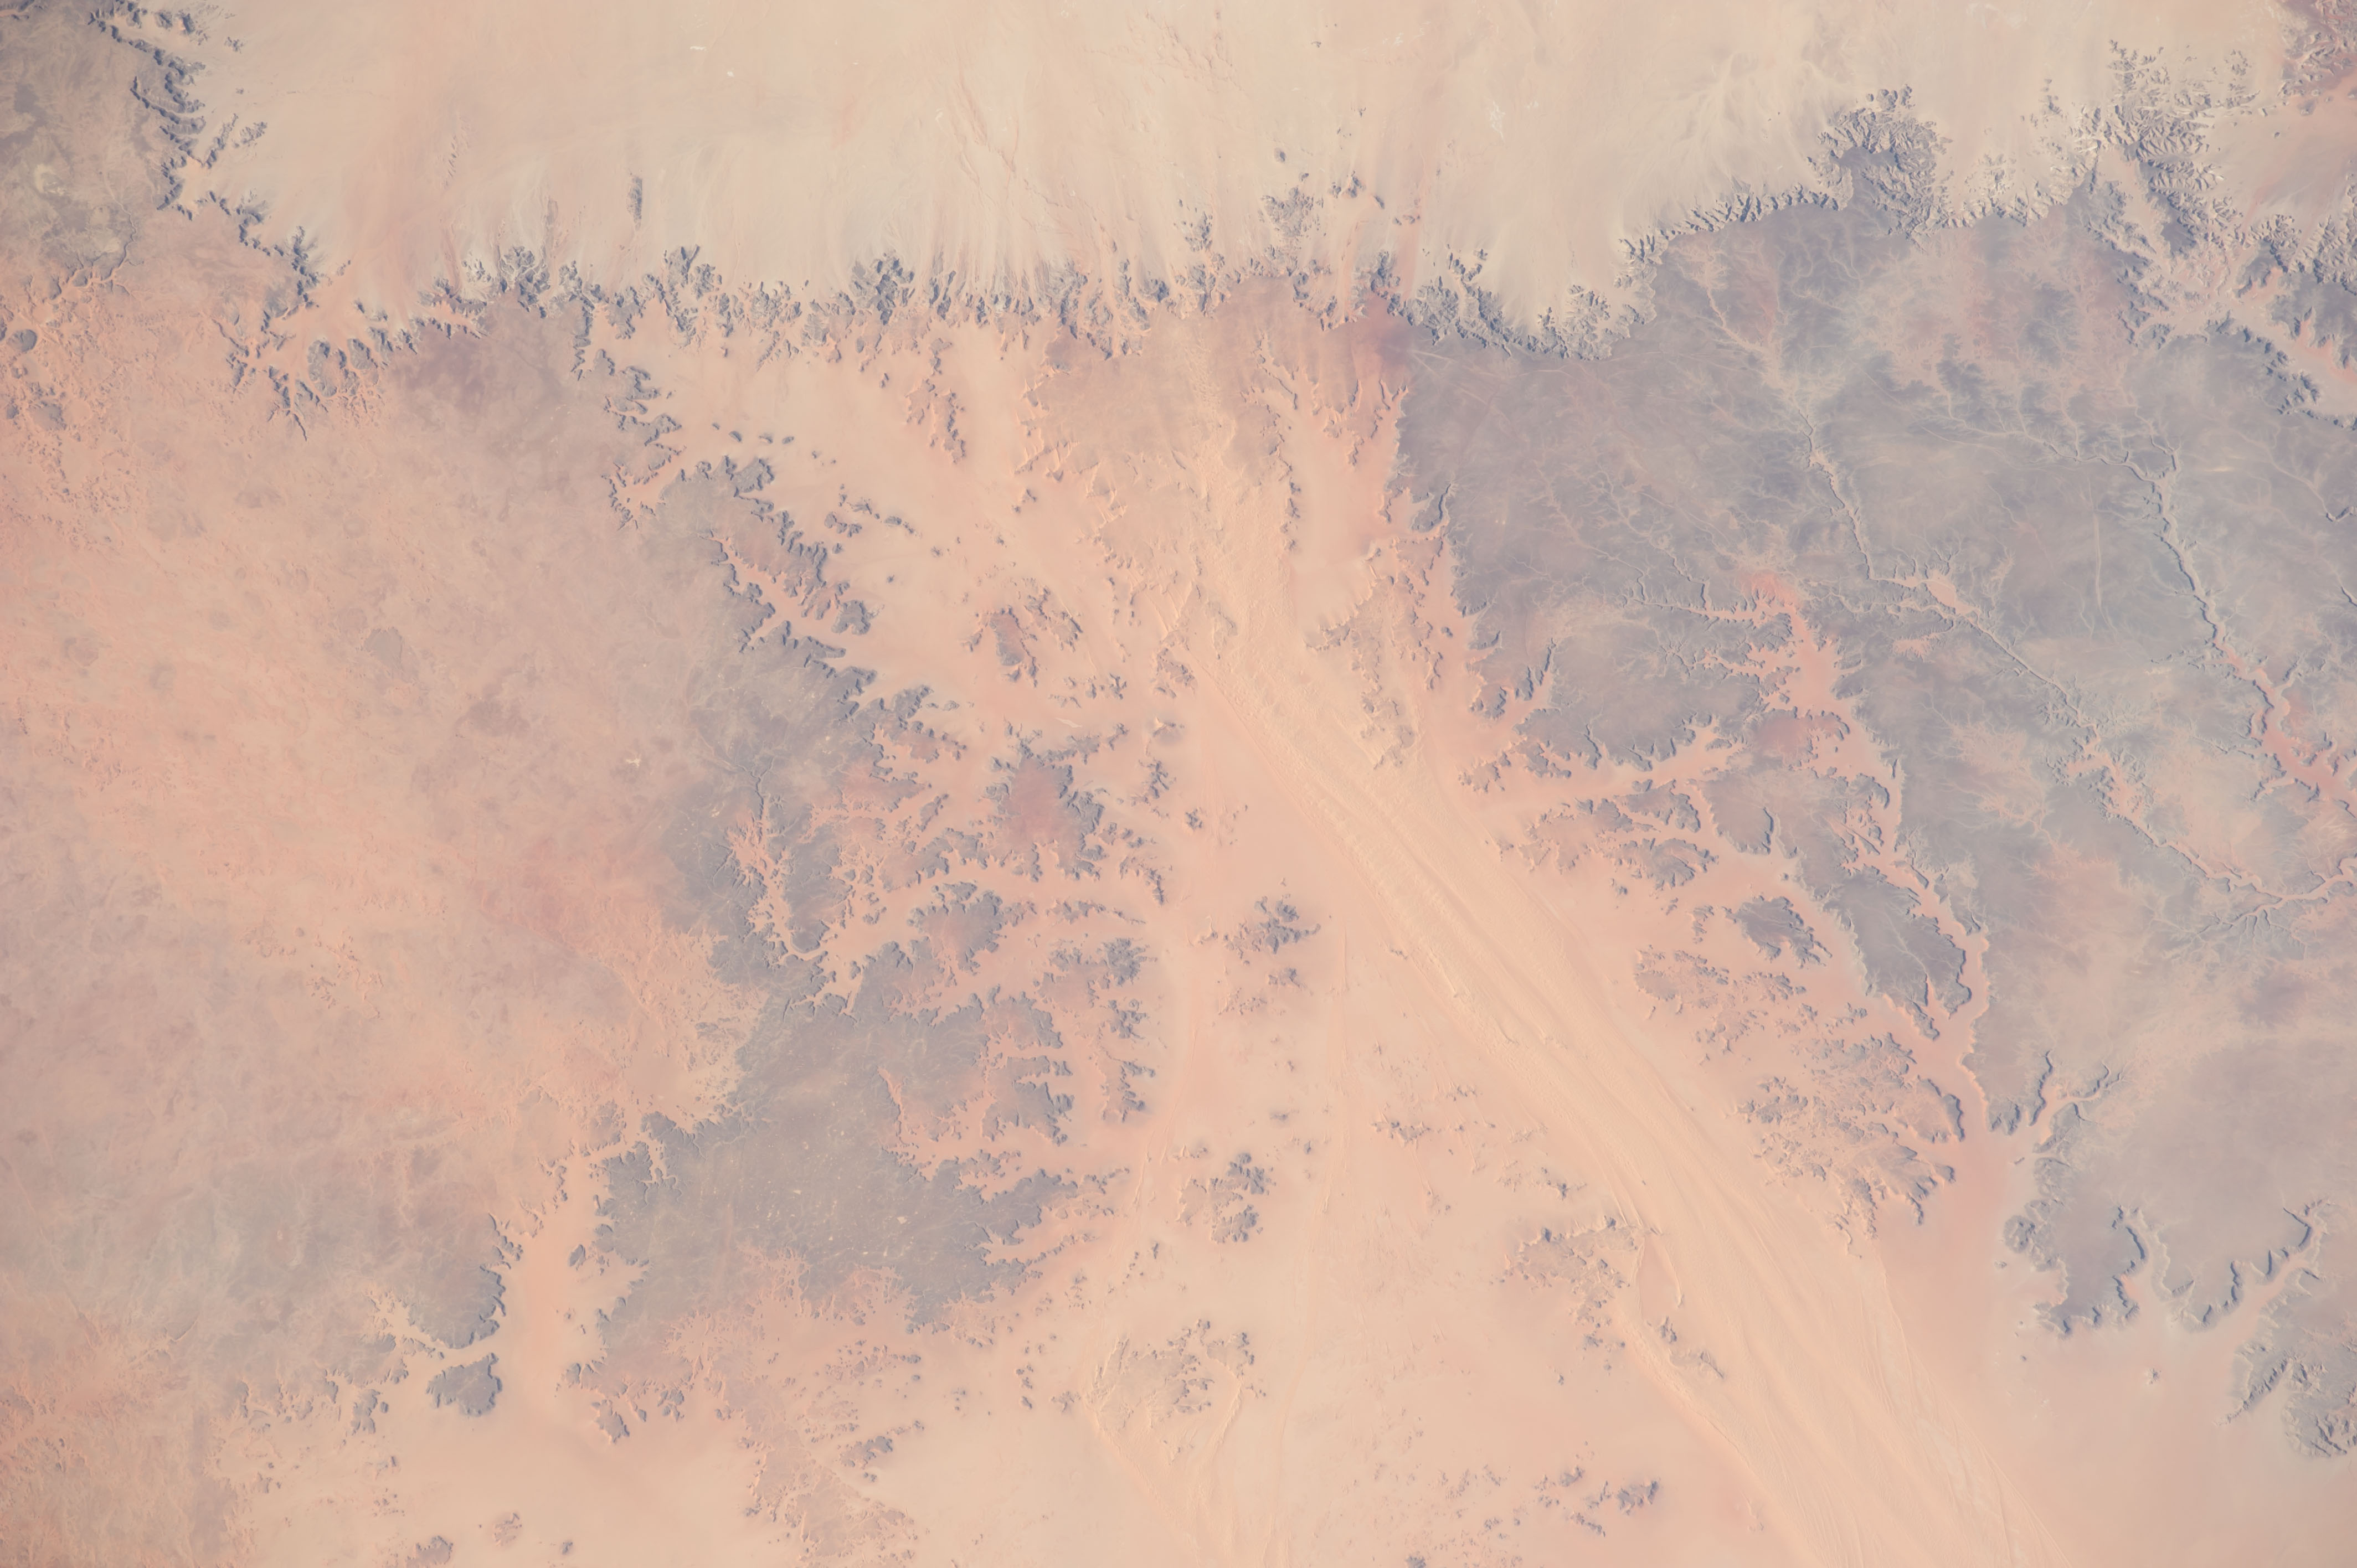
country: EGYPT
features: LIBYAN DES., SAHARA DES.
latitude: 23.7
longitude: 25.7
